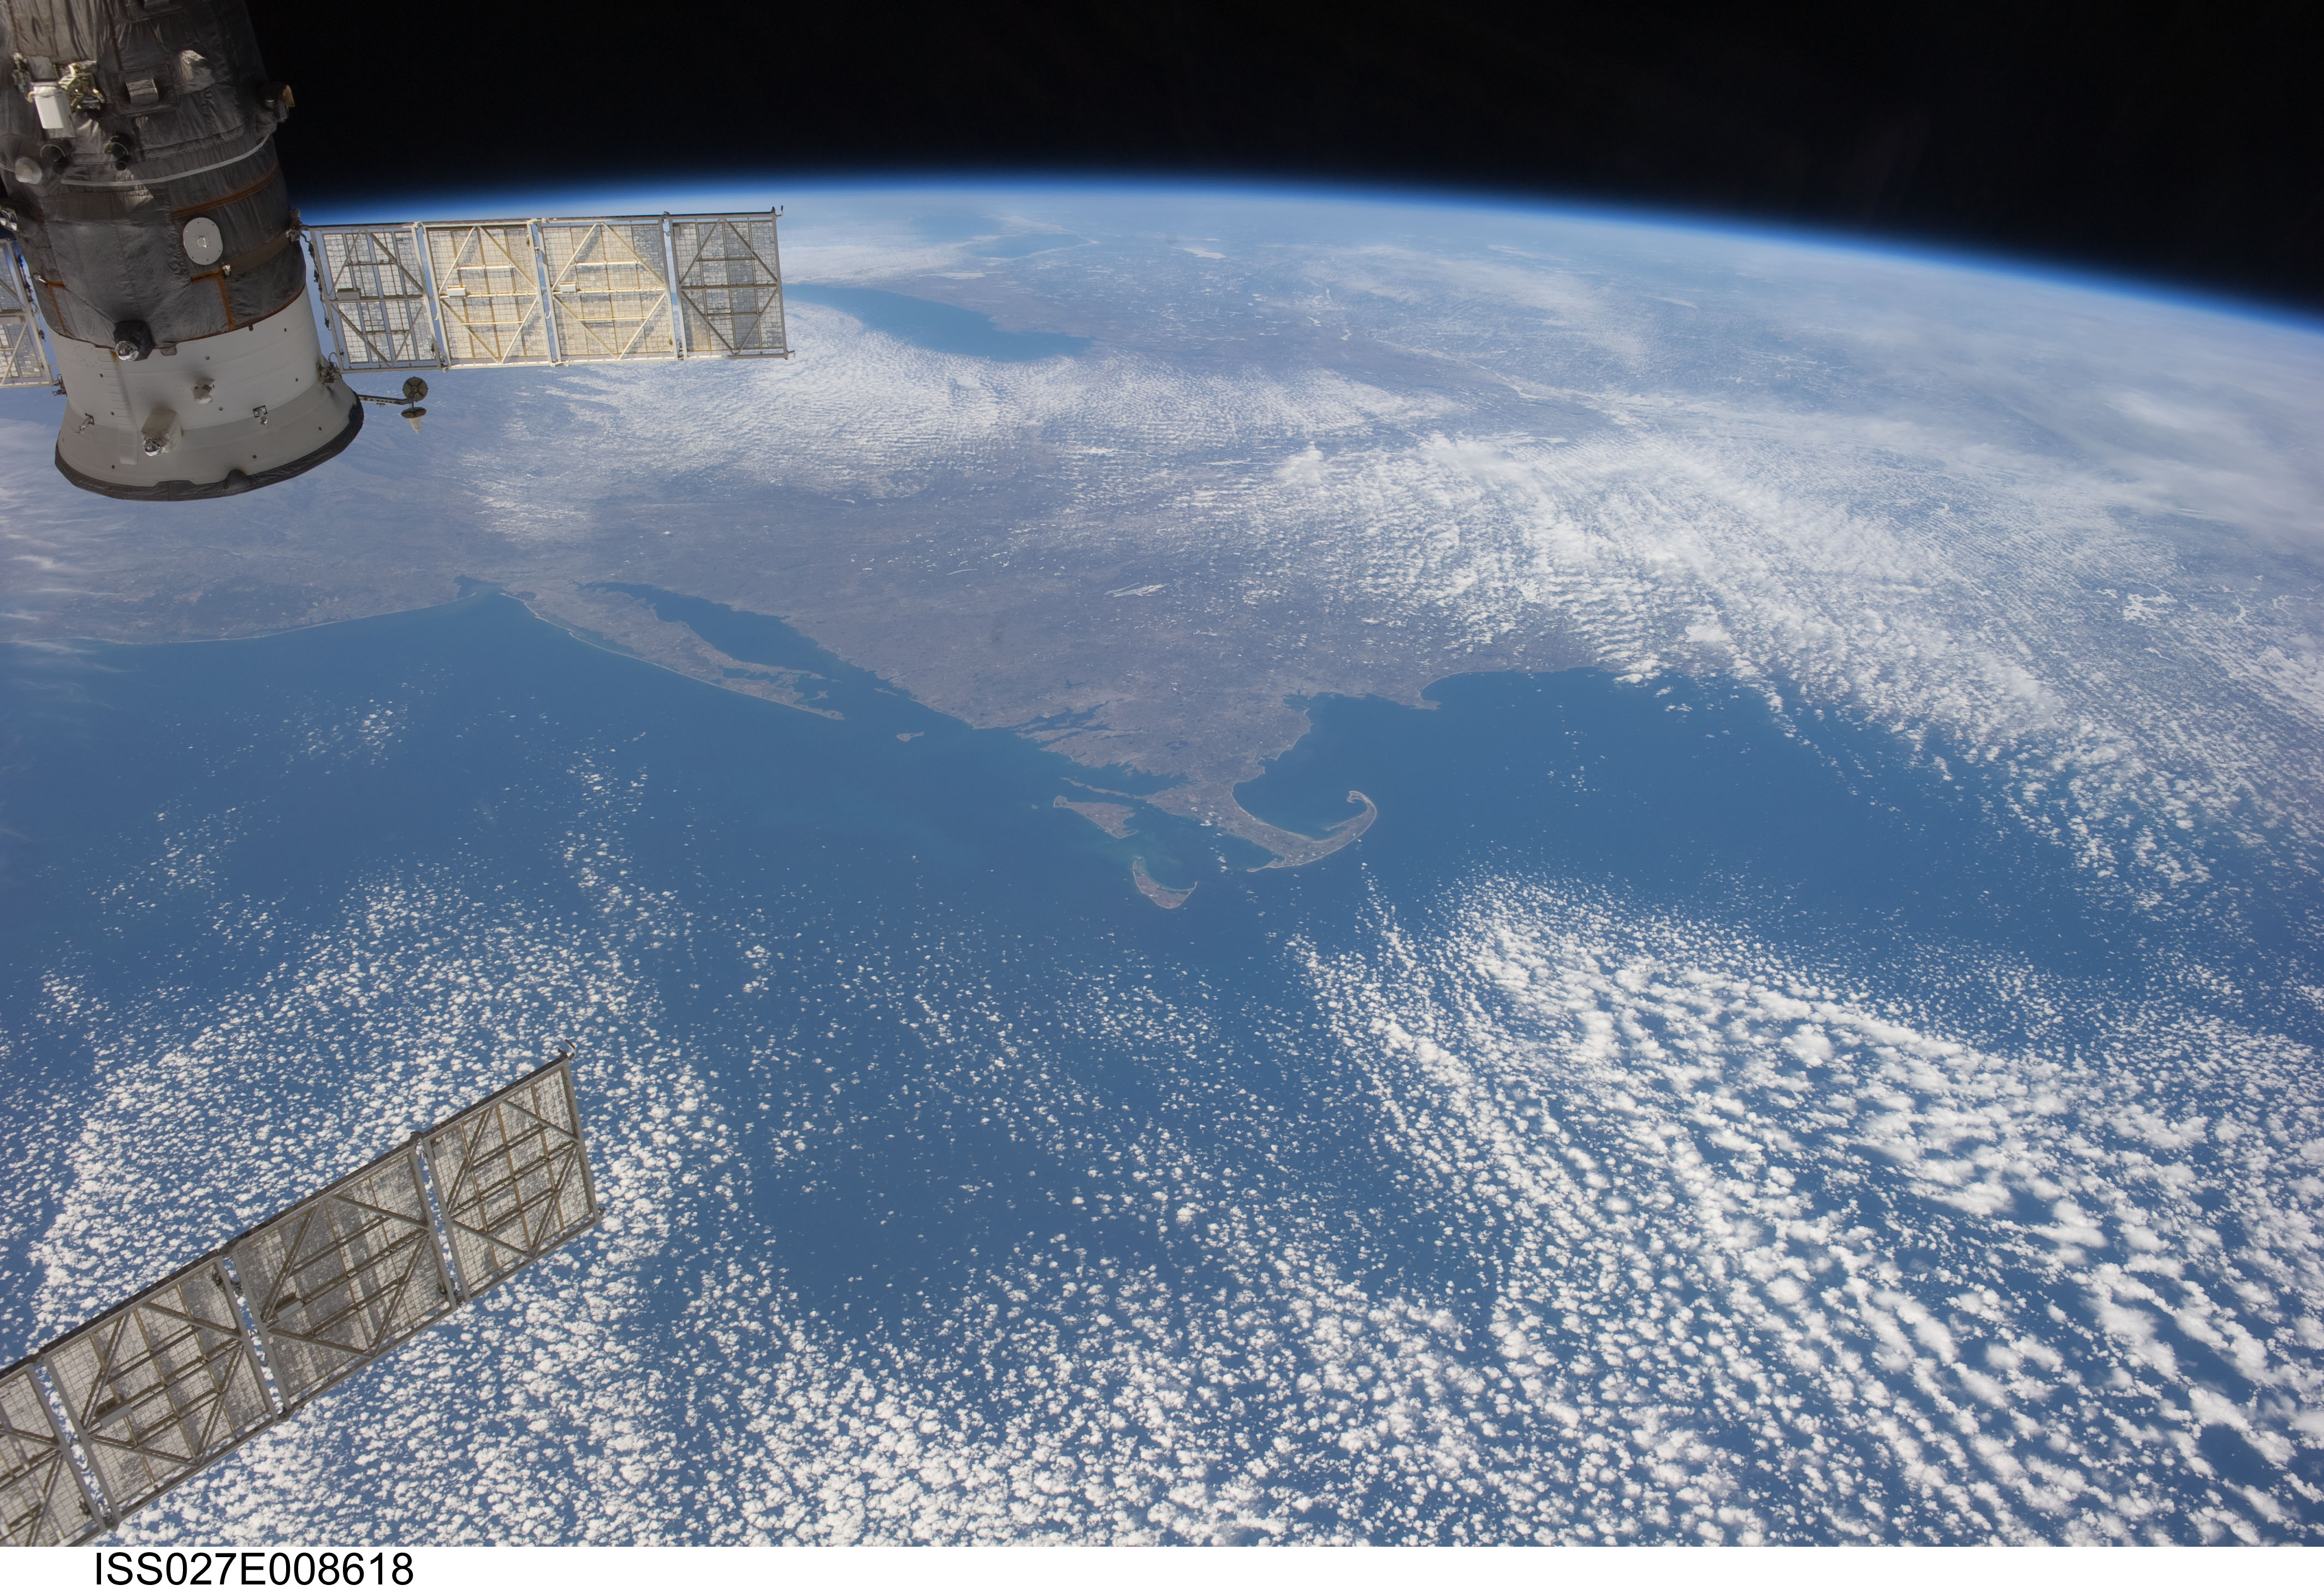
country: USA-MASSACHUSETTS
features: BOSTON, PROVIDENCE, CAPE COD, LONG ISLAND, SOYUZ, NANTUCKET I.
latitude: 41.5
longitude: -70.0
